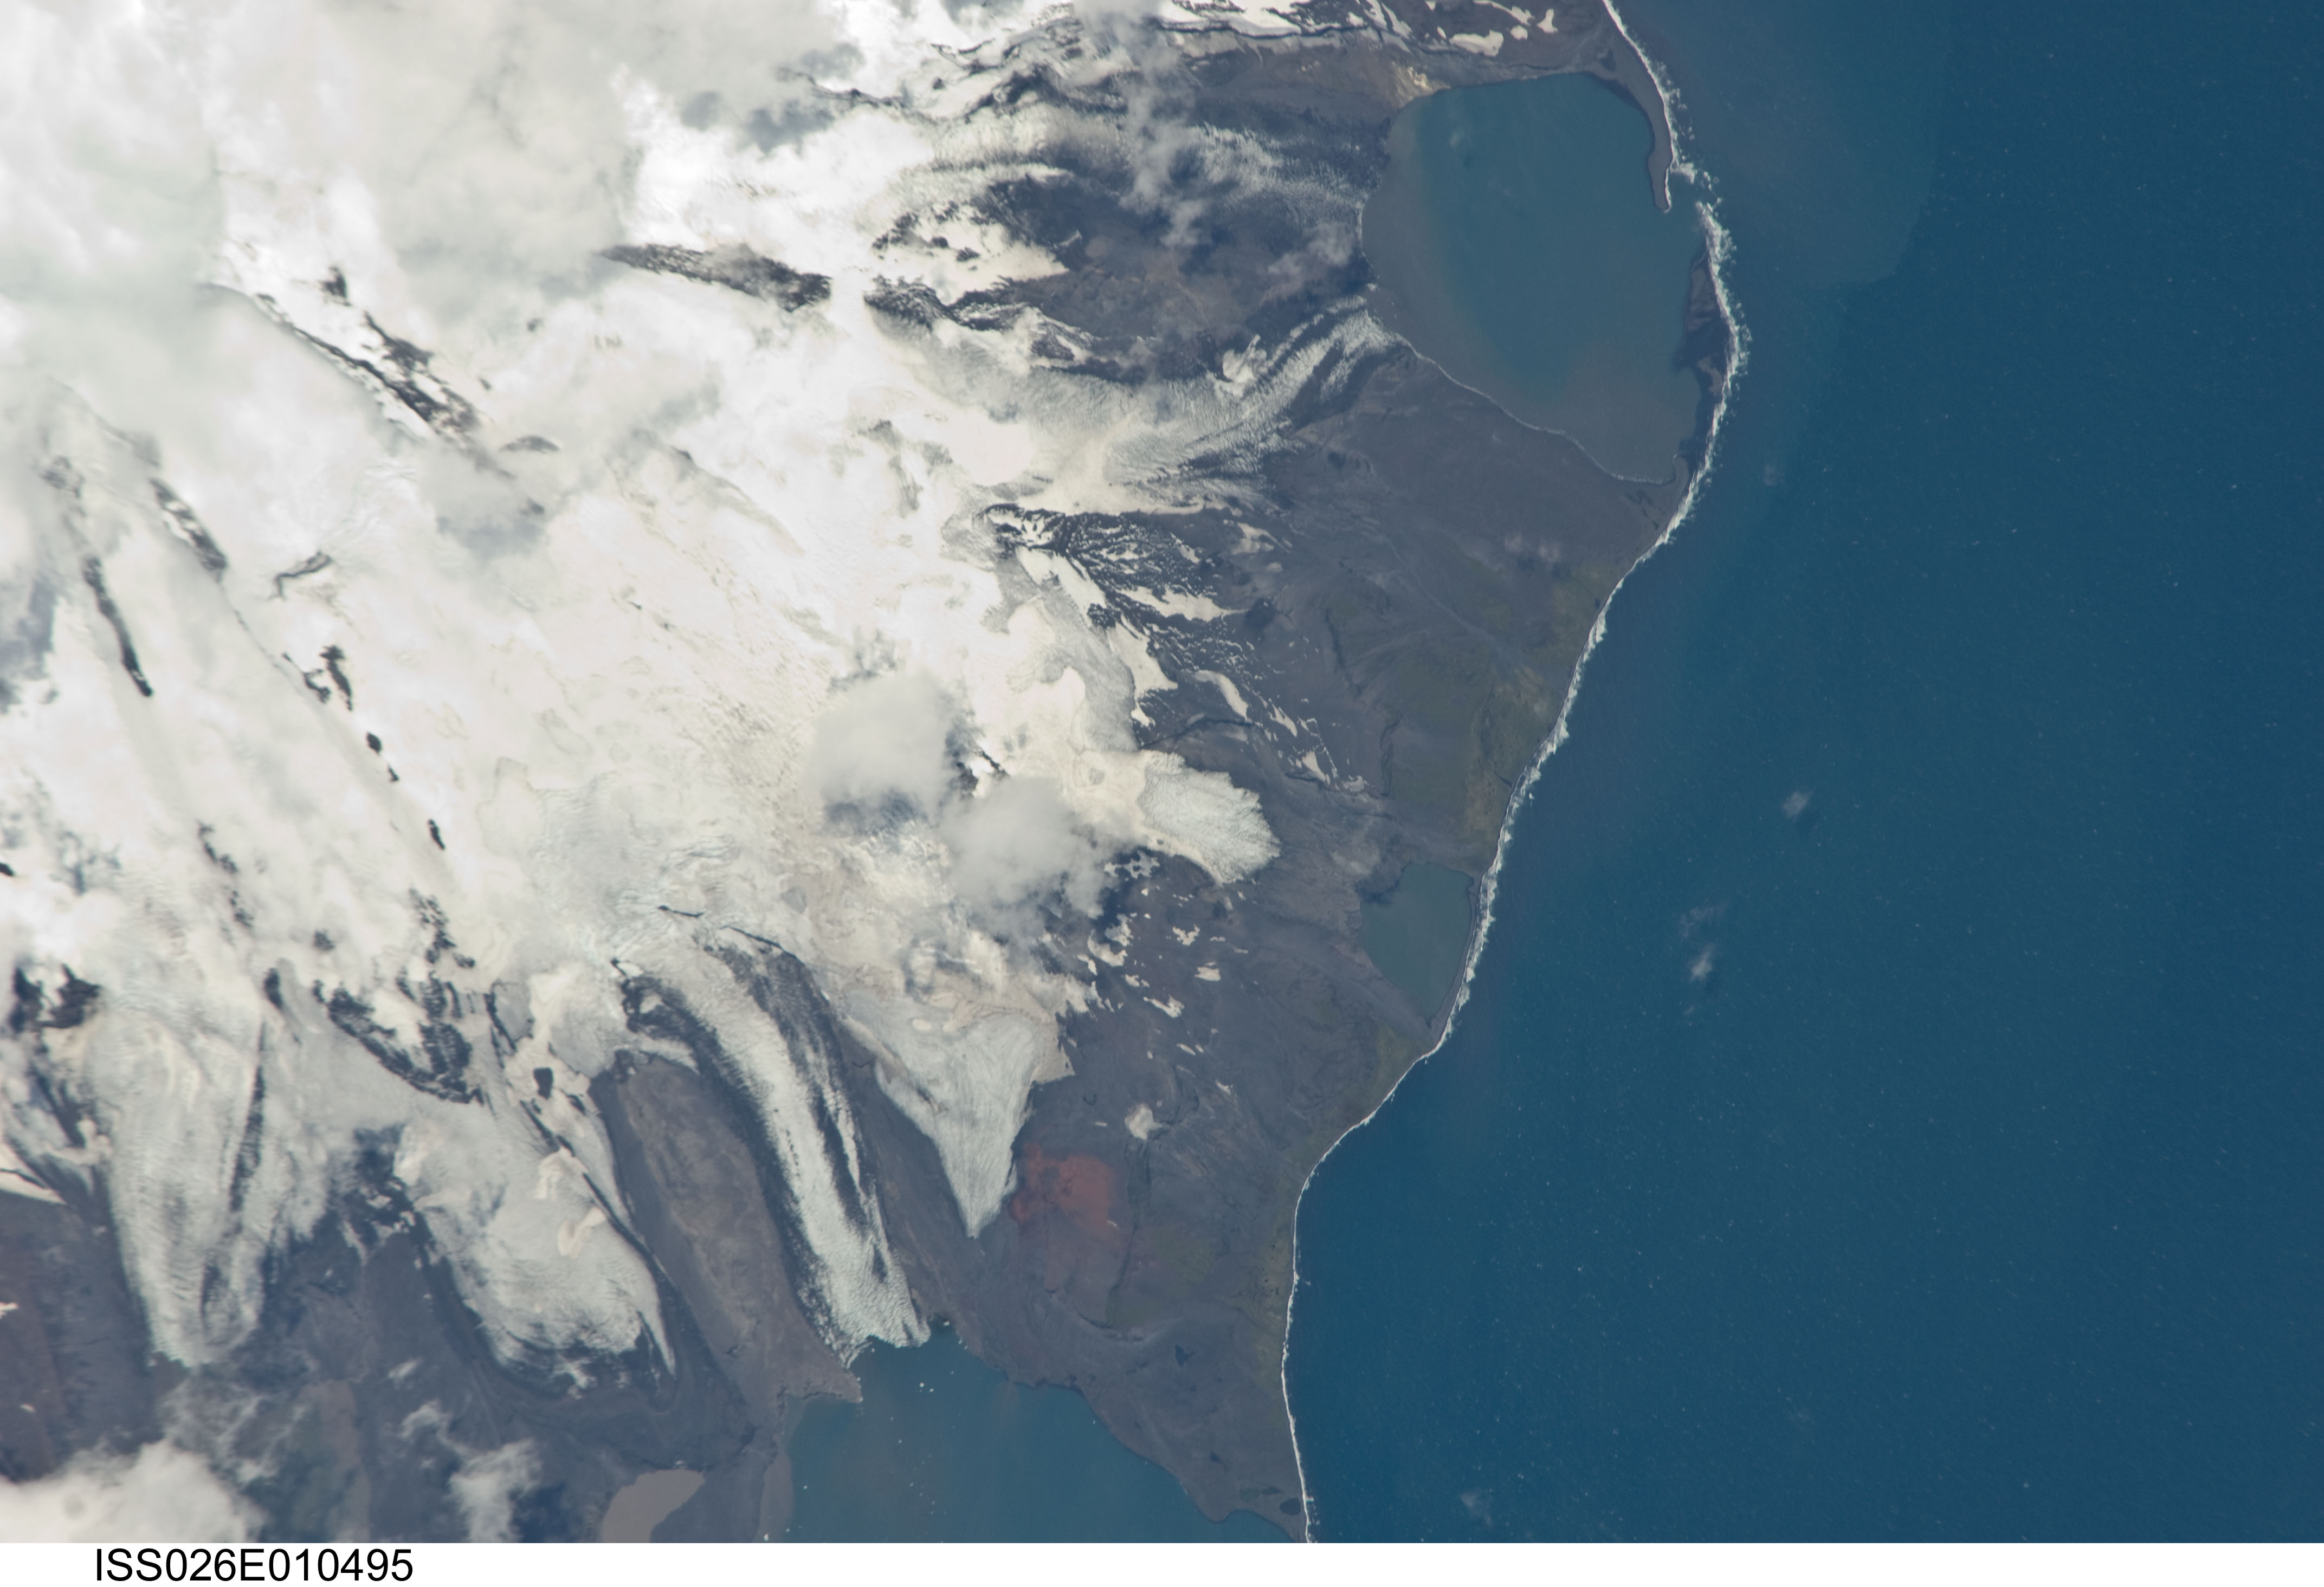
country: AUSTRALIA
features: NE. HEARD I., STEPHENSON GL., WINSTON GL, BROWN GL., COMPTON LAGOON, SED.
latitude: -53.1
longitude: 73.7
